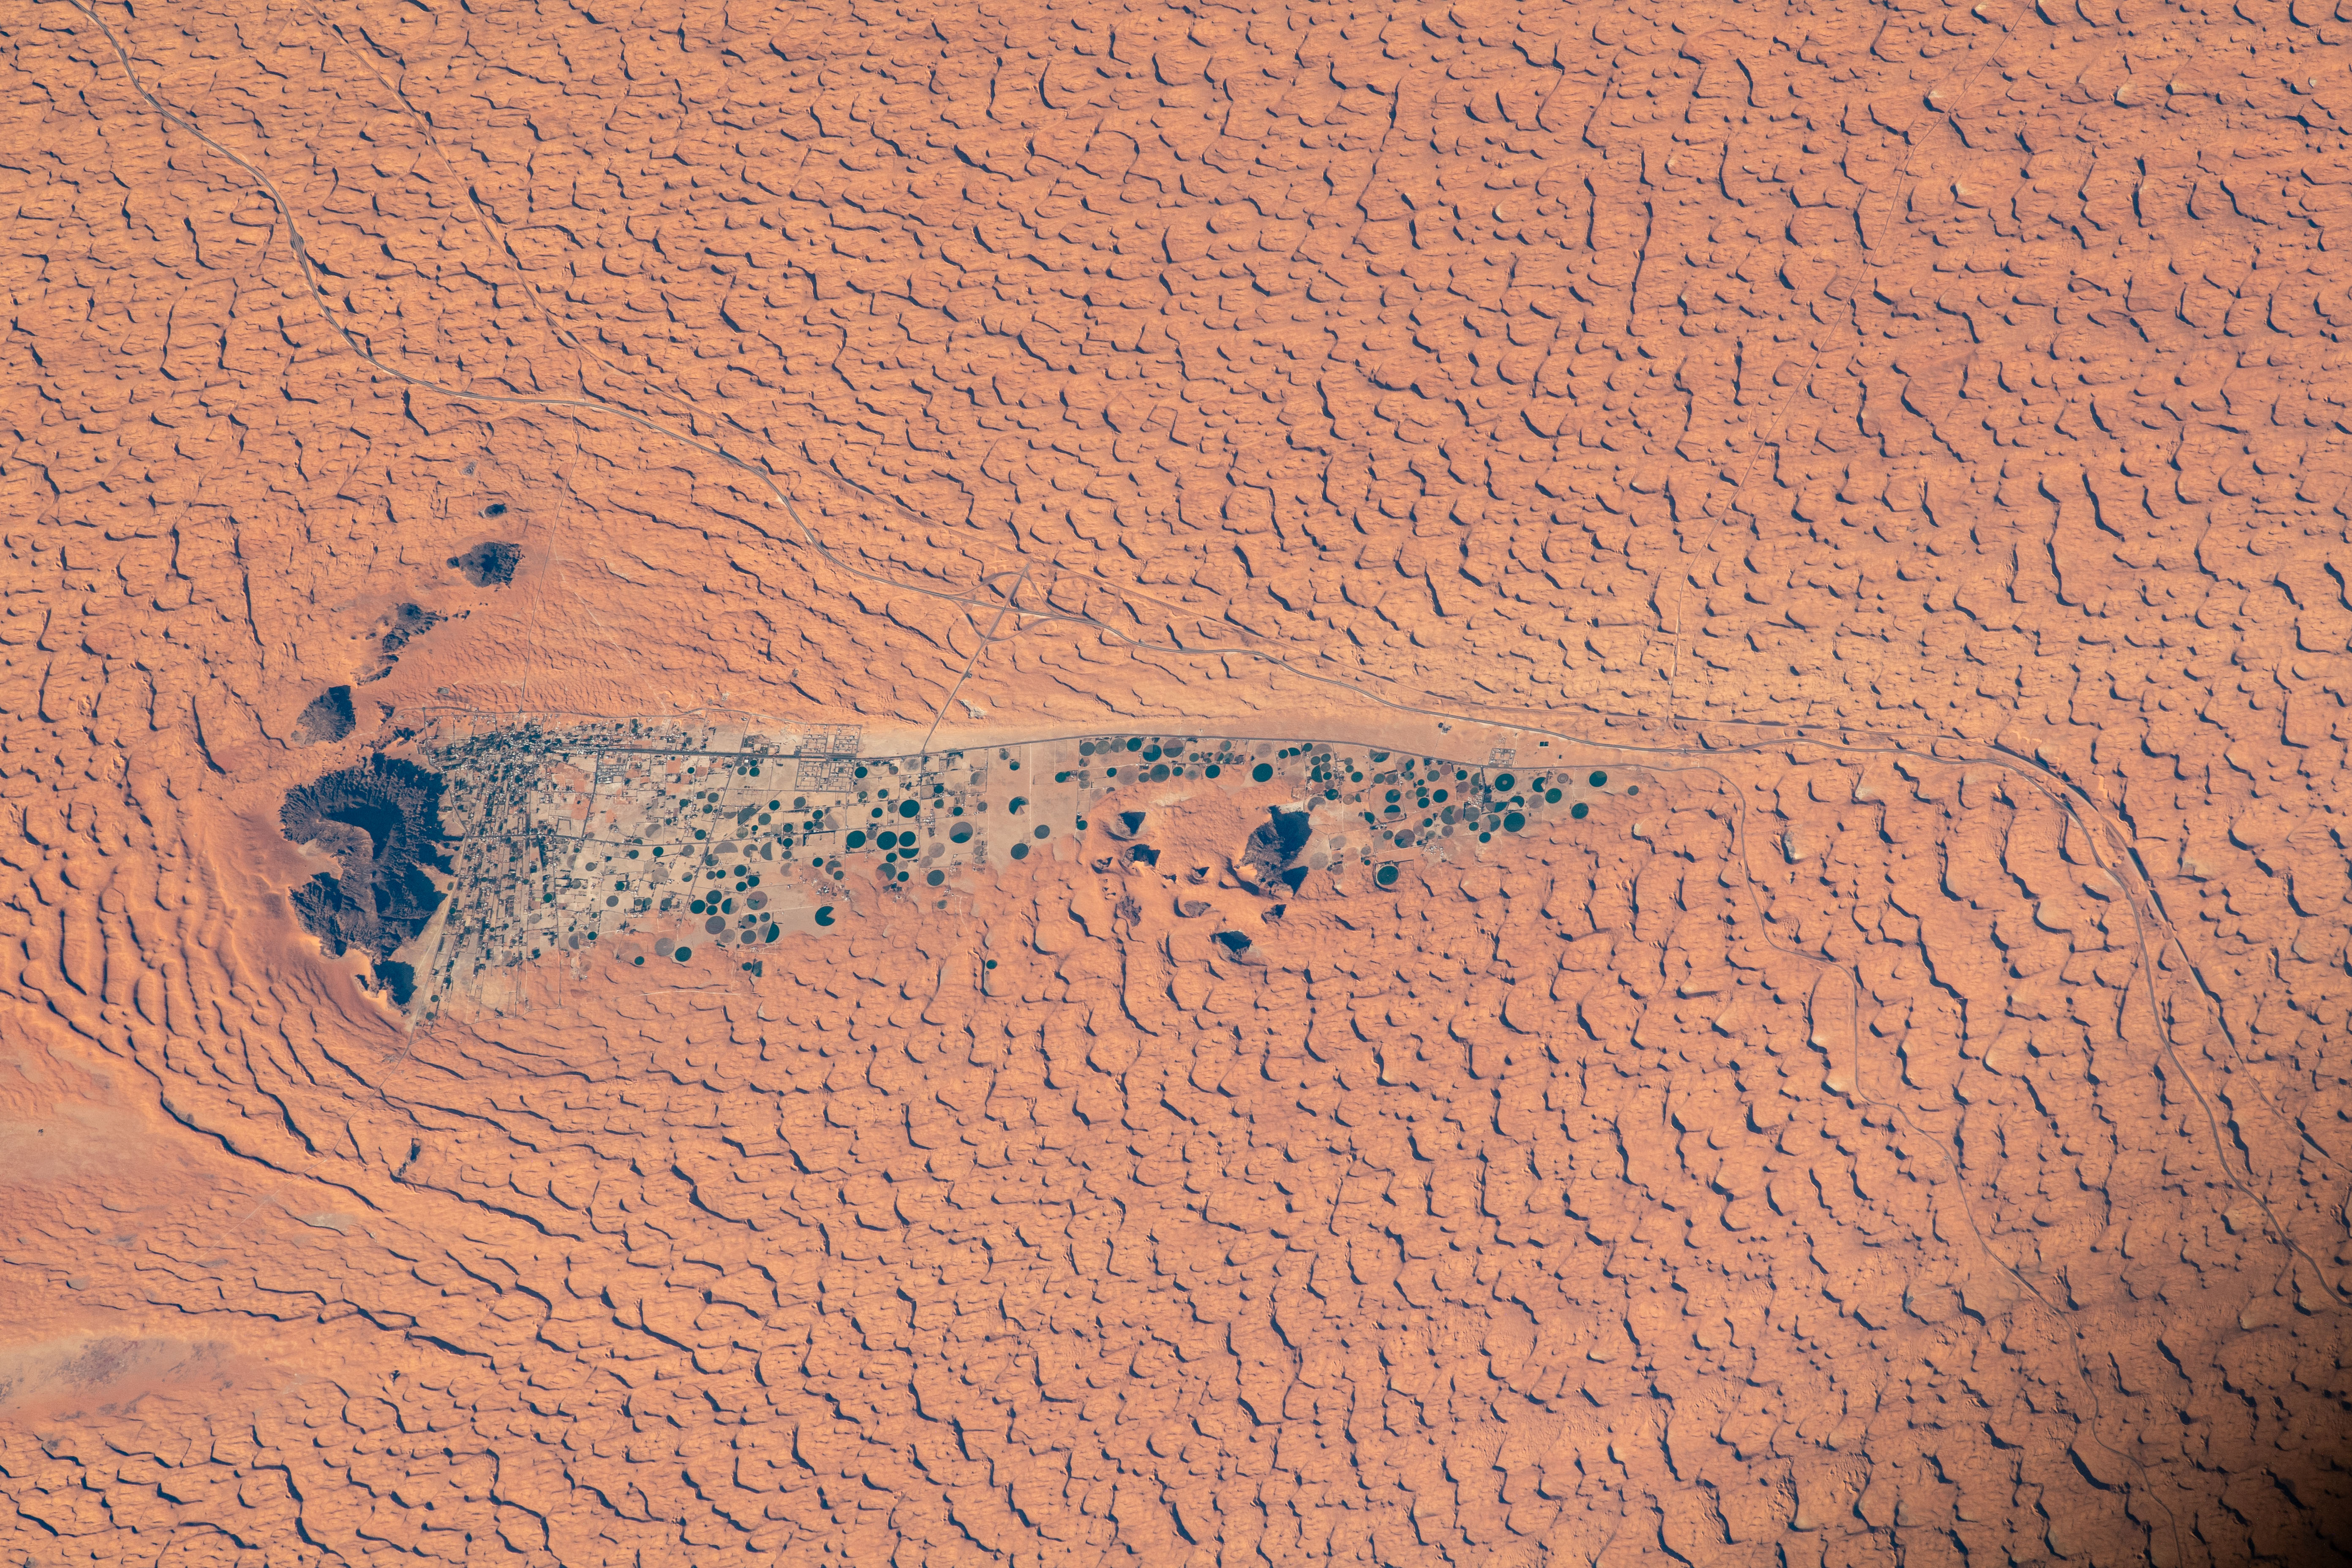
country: SAUDI ARABIA
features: DESERT, AGRICULTURE, JUBBAH
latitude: 28.0
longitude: 41.1
